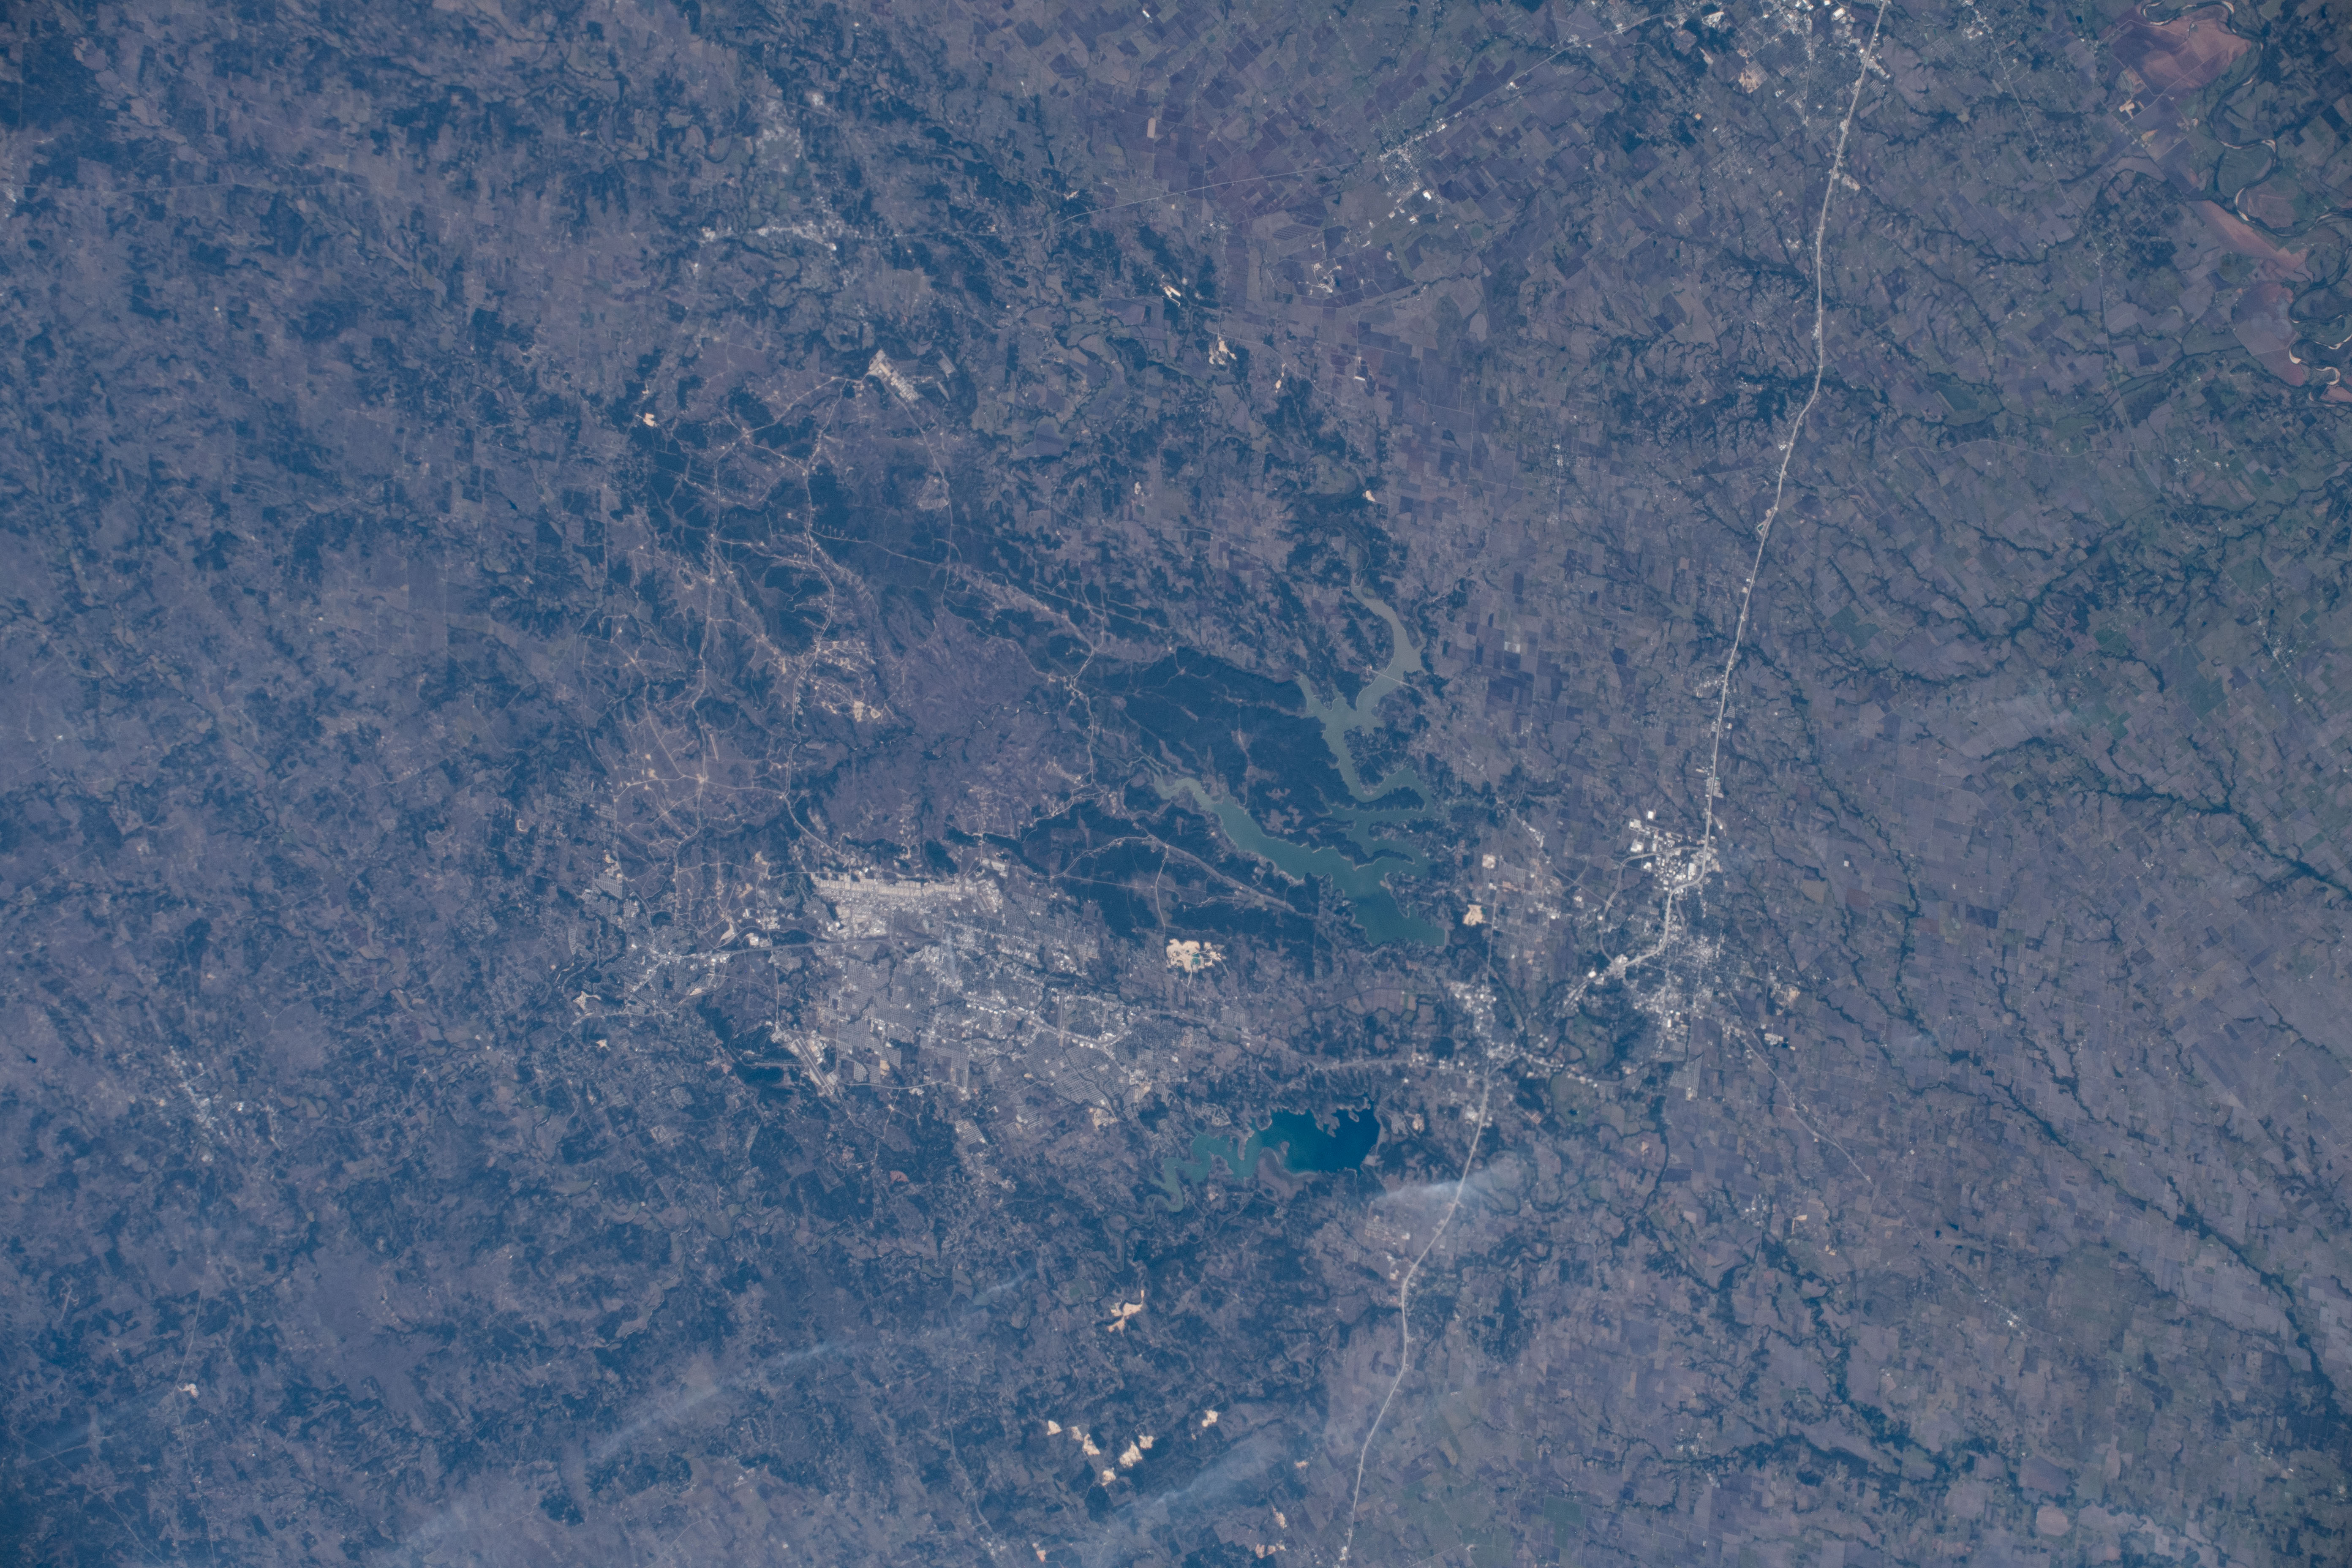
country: USA-OKLAHOMA
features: LAKE TEXOMA
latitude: 33.9
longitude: -96.7
